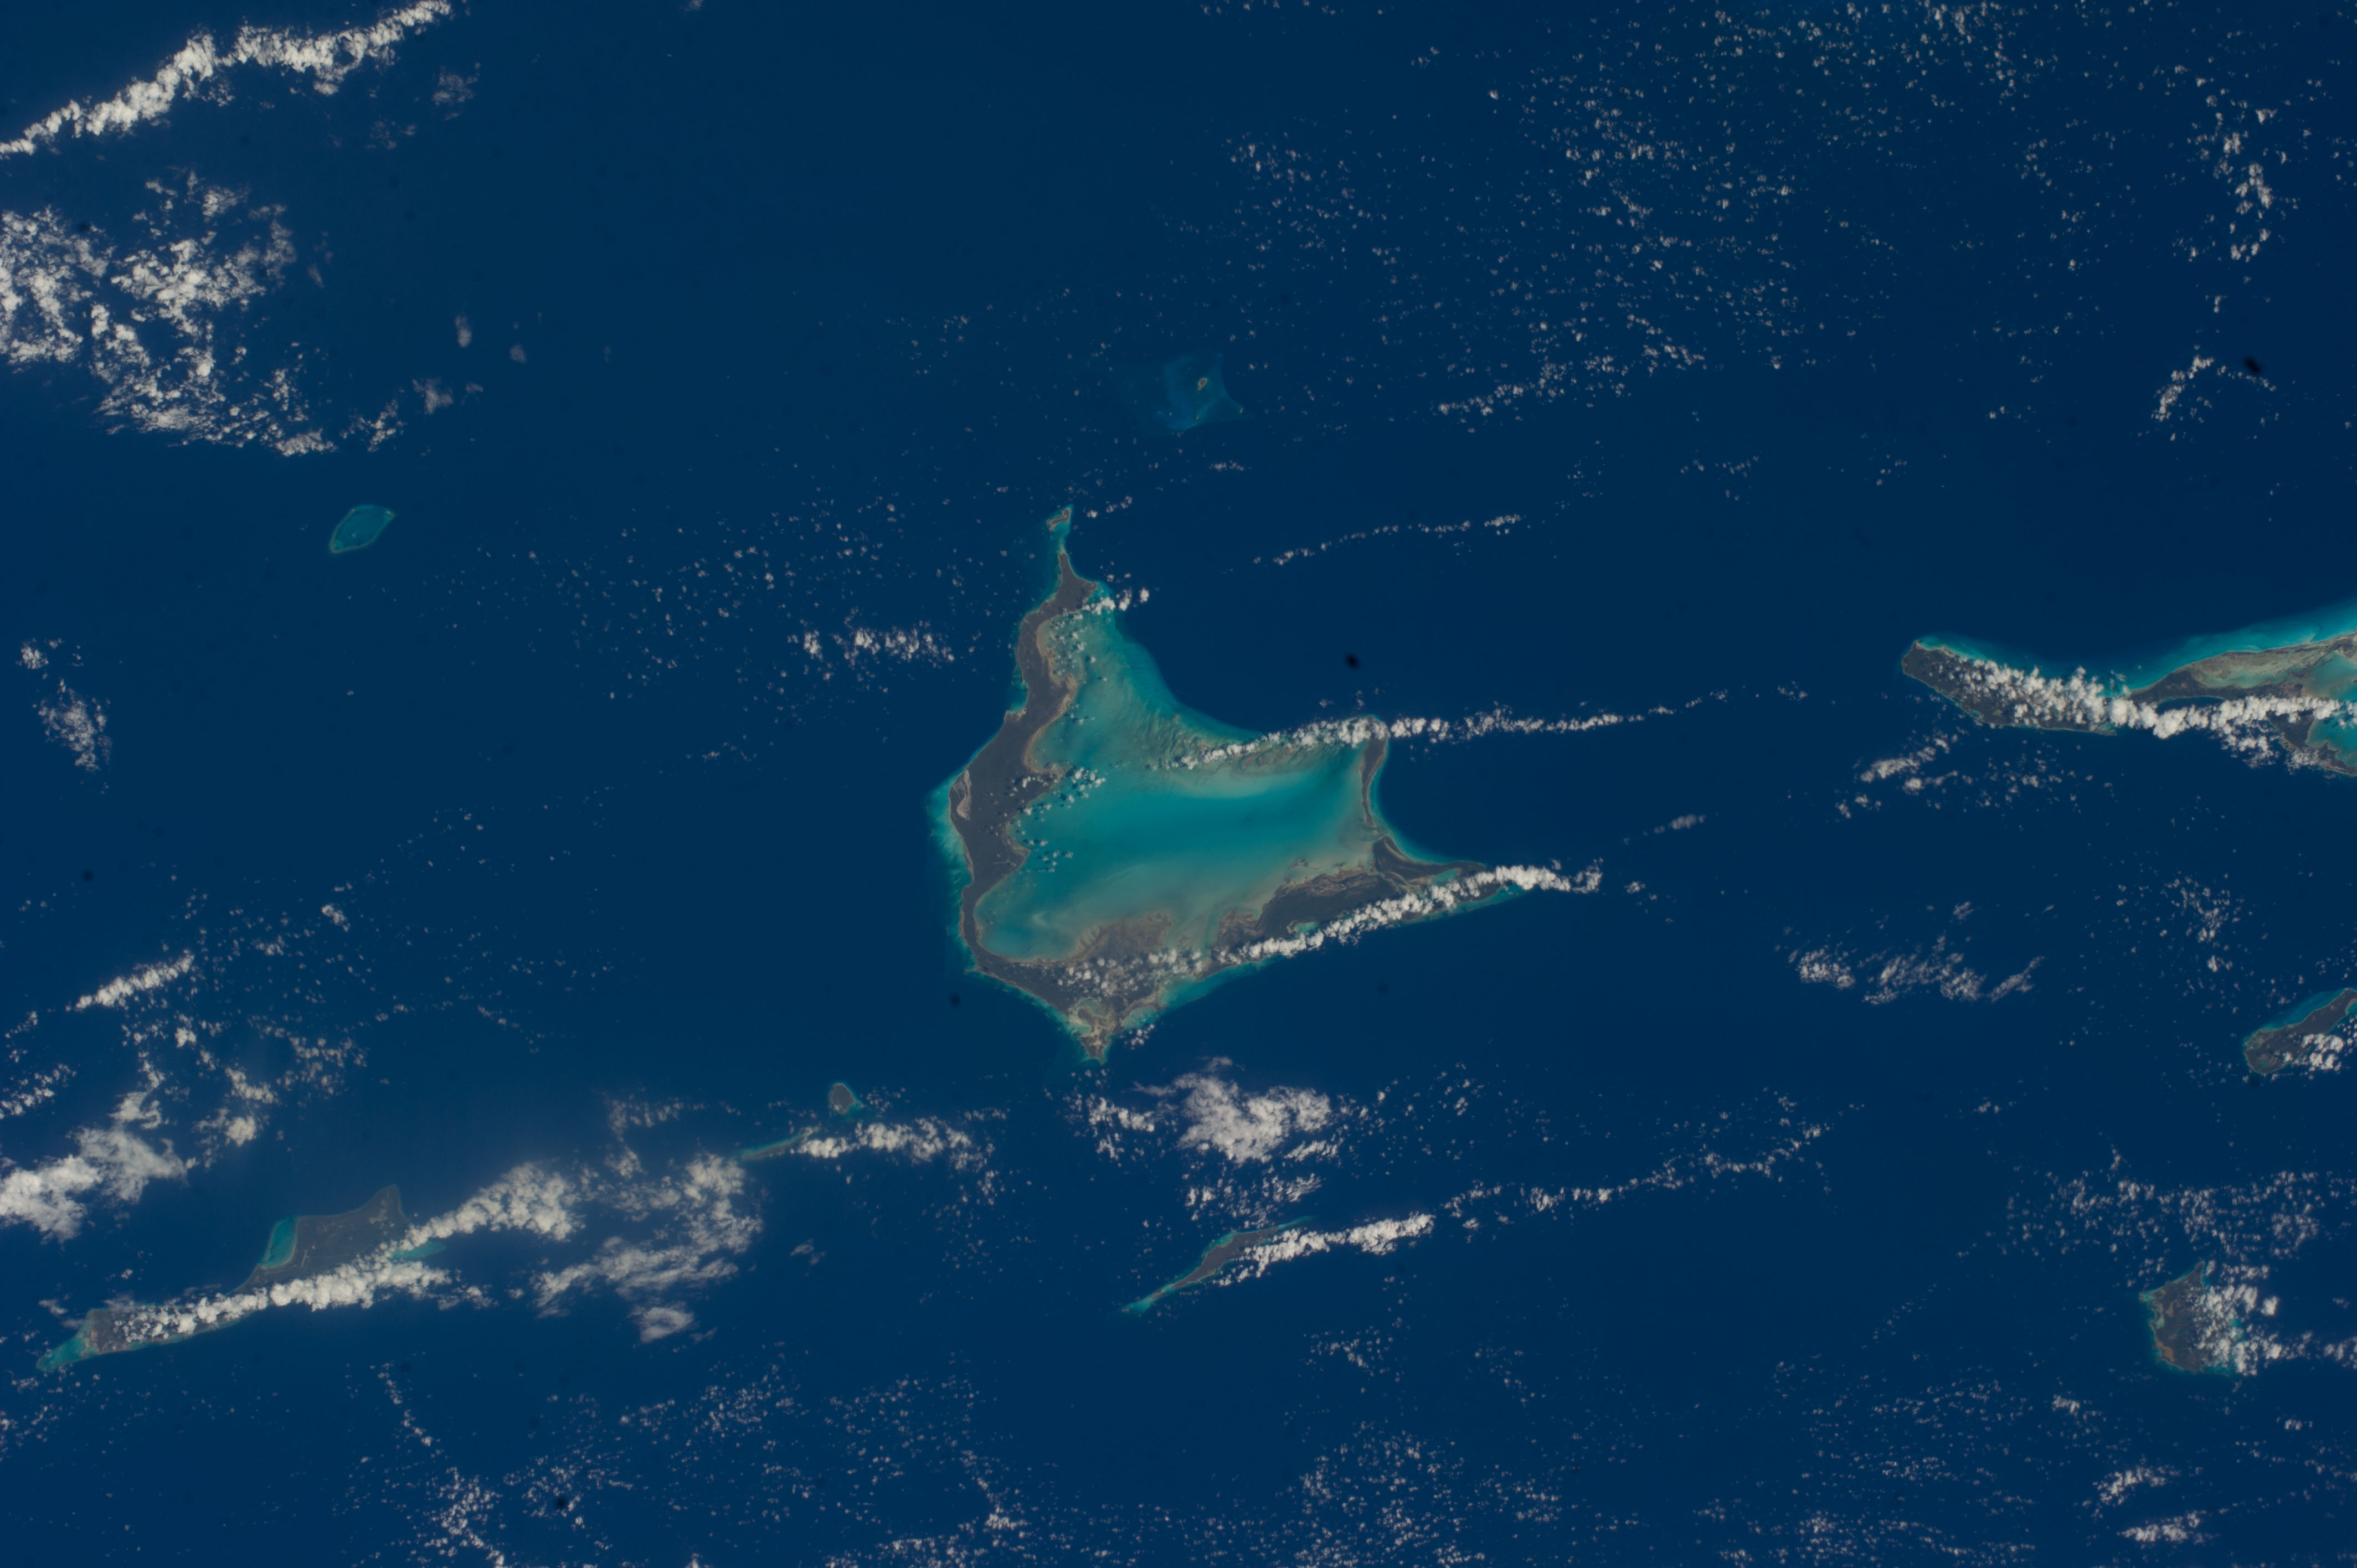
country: BAHAMAS
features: ISLANDS, CROOKED ISLAND, SNUG CORNER, ACKLINS, MASON'S BAY, LONG CAY, SAMANA CAYS
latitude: 22.4
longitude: -74.2
